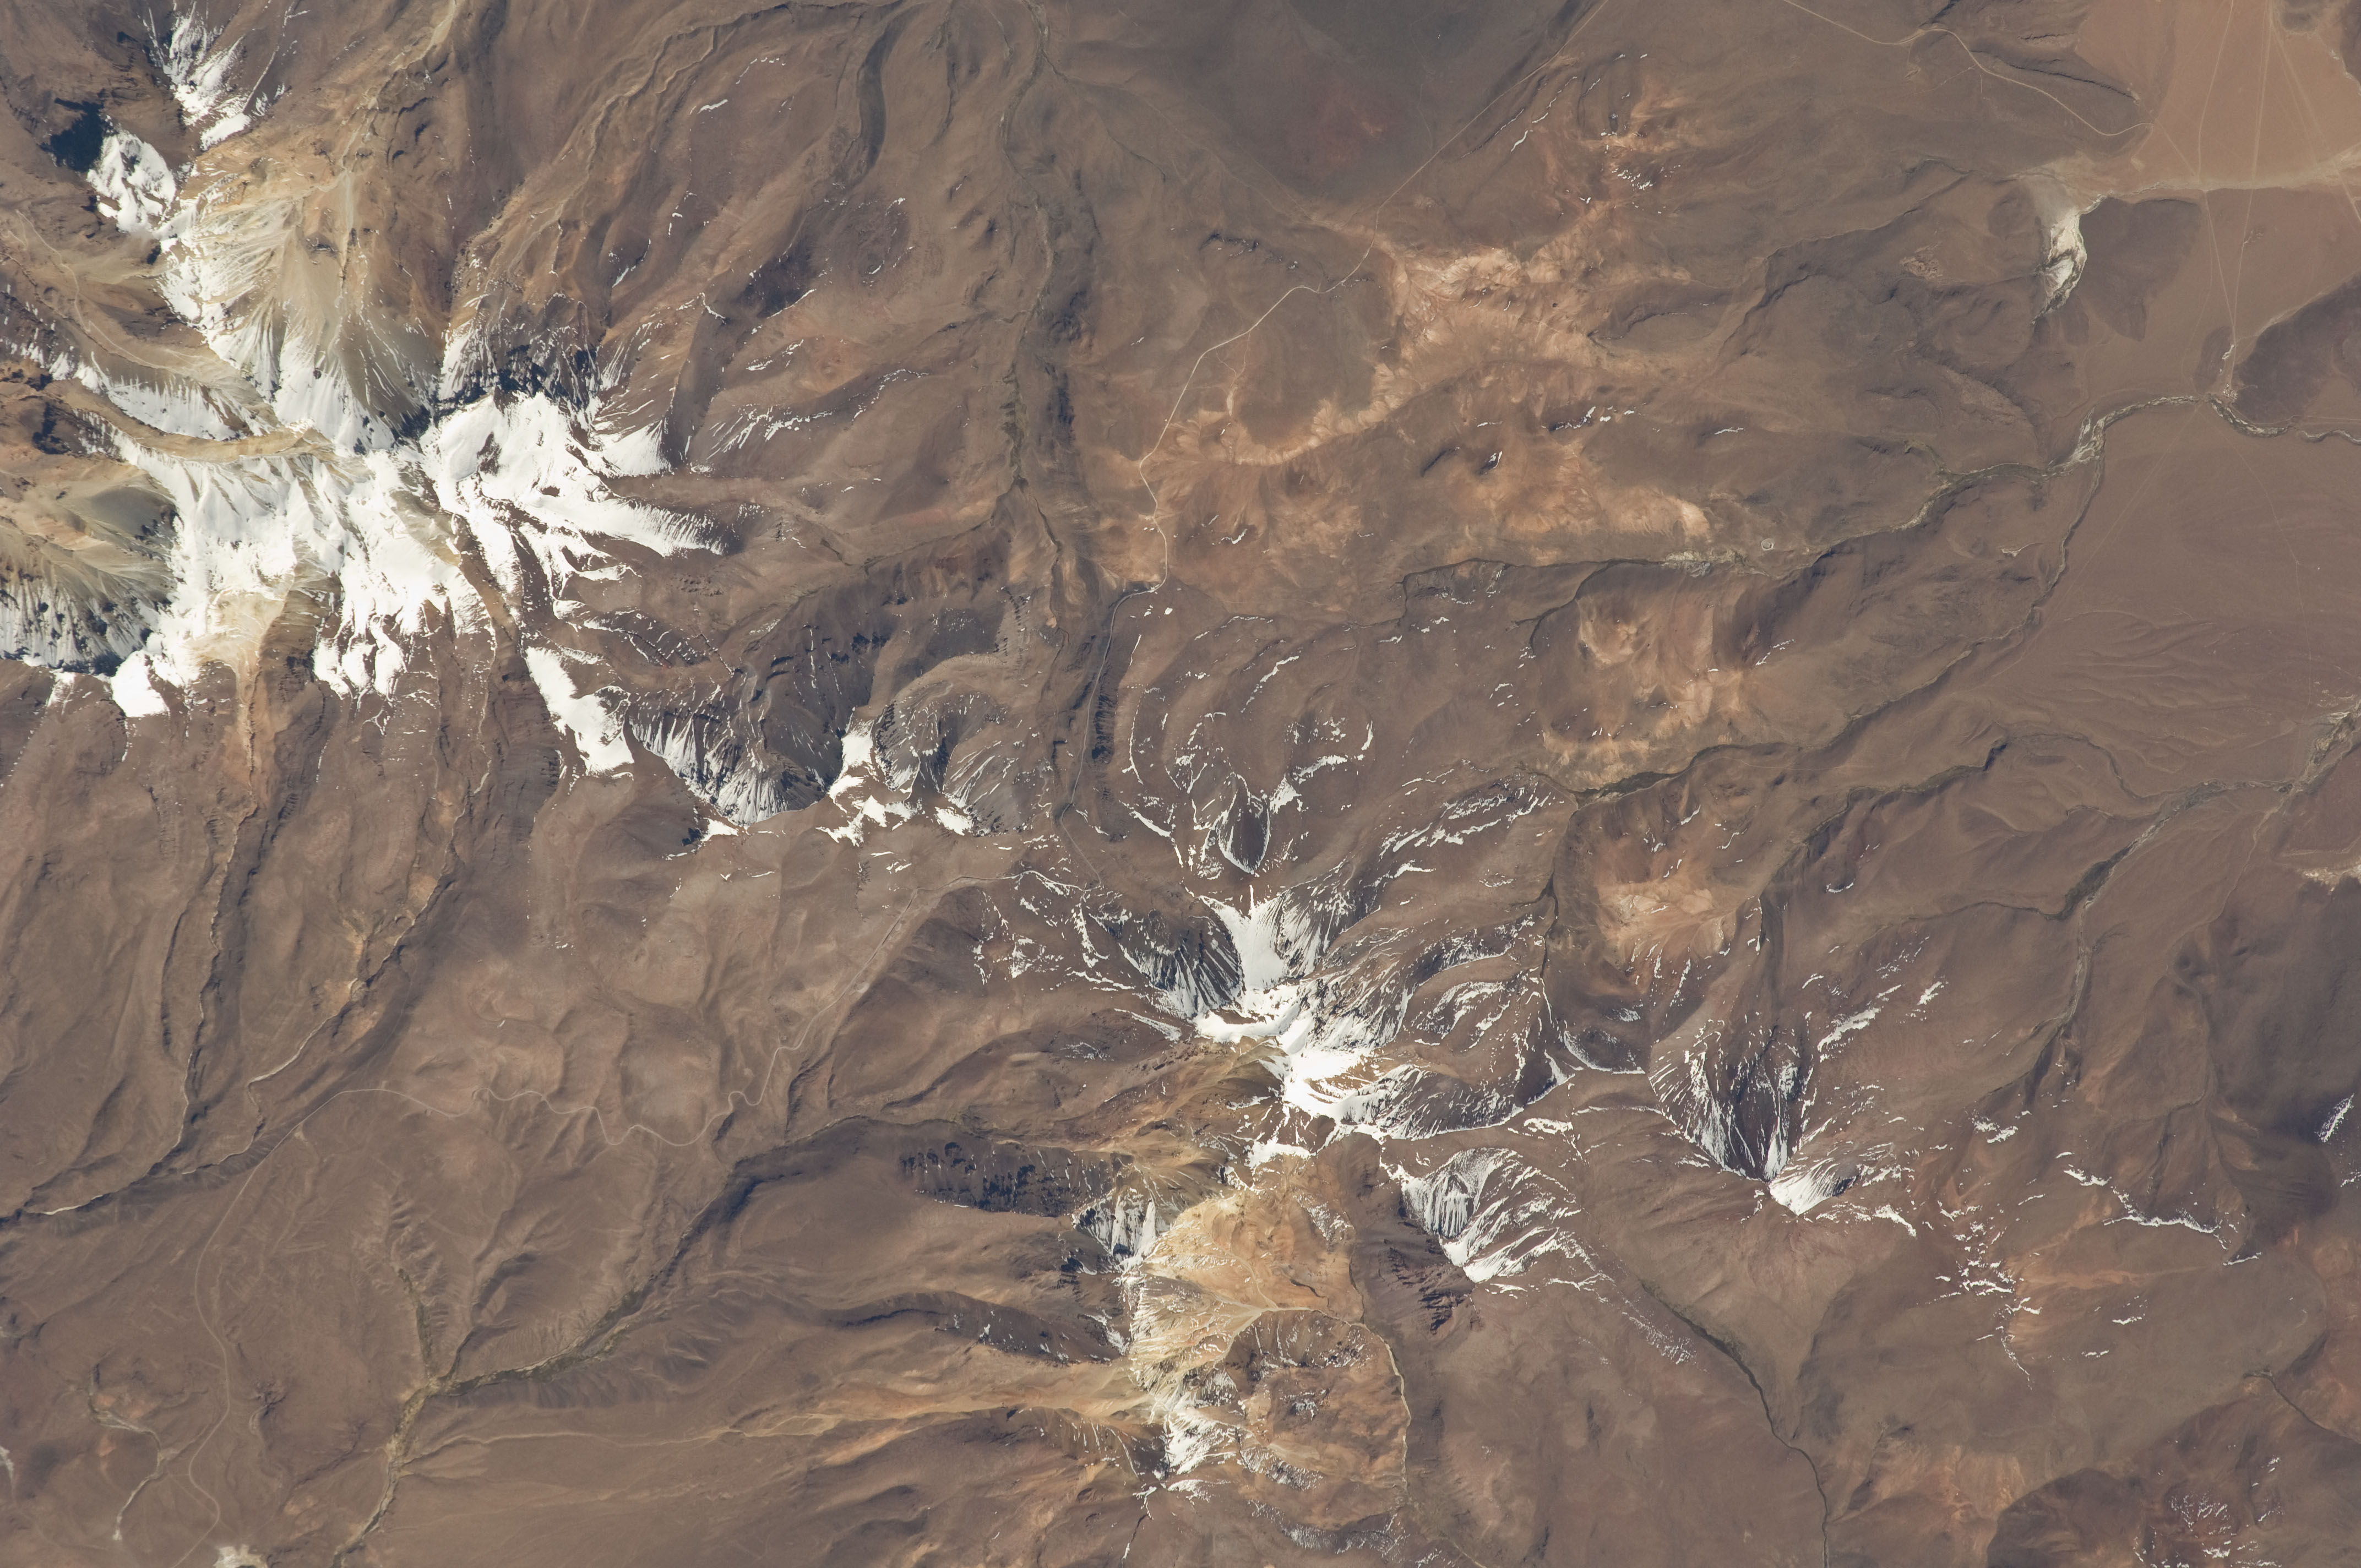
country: CHILE
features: ALTO TORONI MT., SNOW
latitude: -19.7
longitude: -68.8
